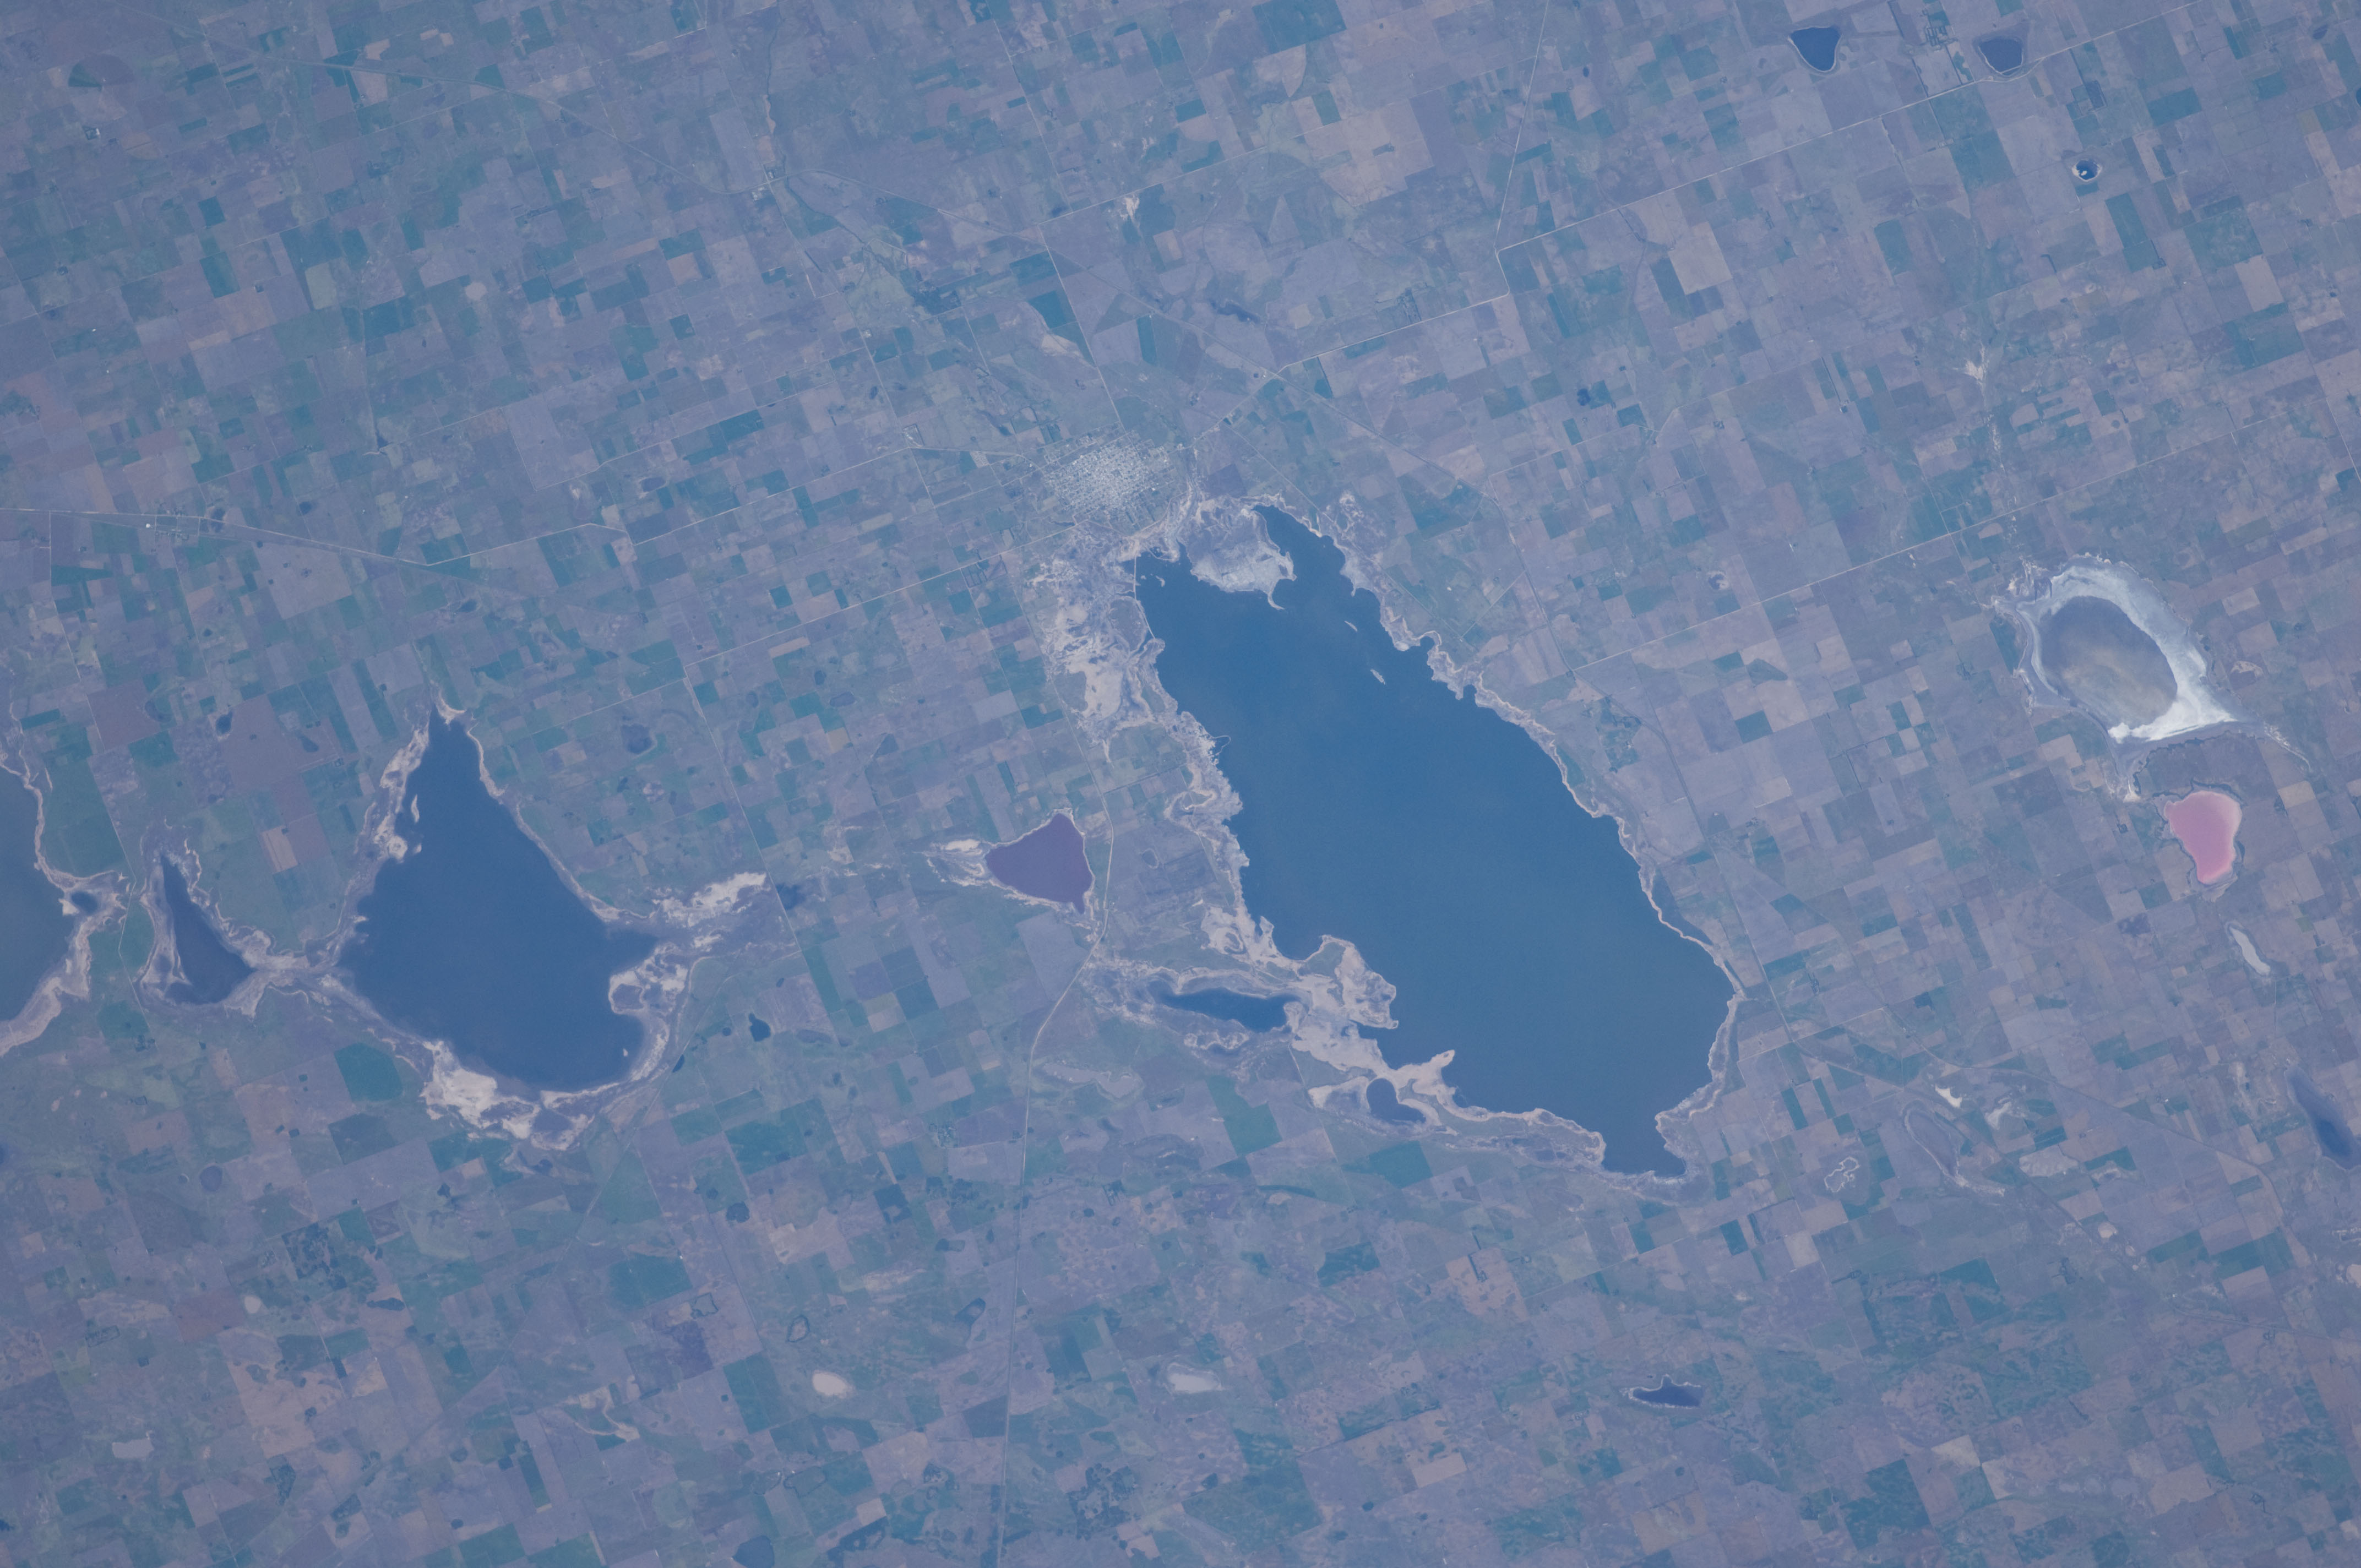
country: ARGENTINA
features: L. EPECUEN, L. VENADO, L. MONTE
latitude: -37.1
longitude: -62.8
